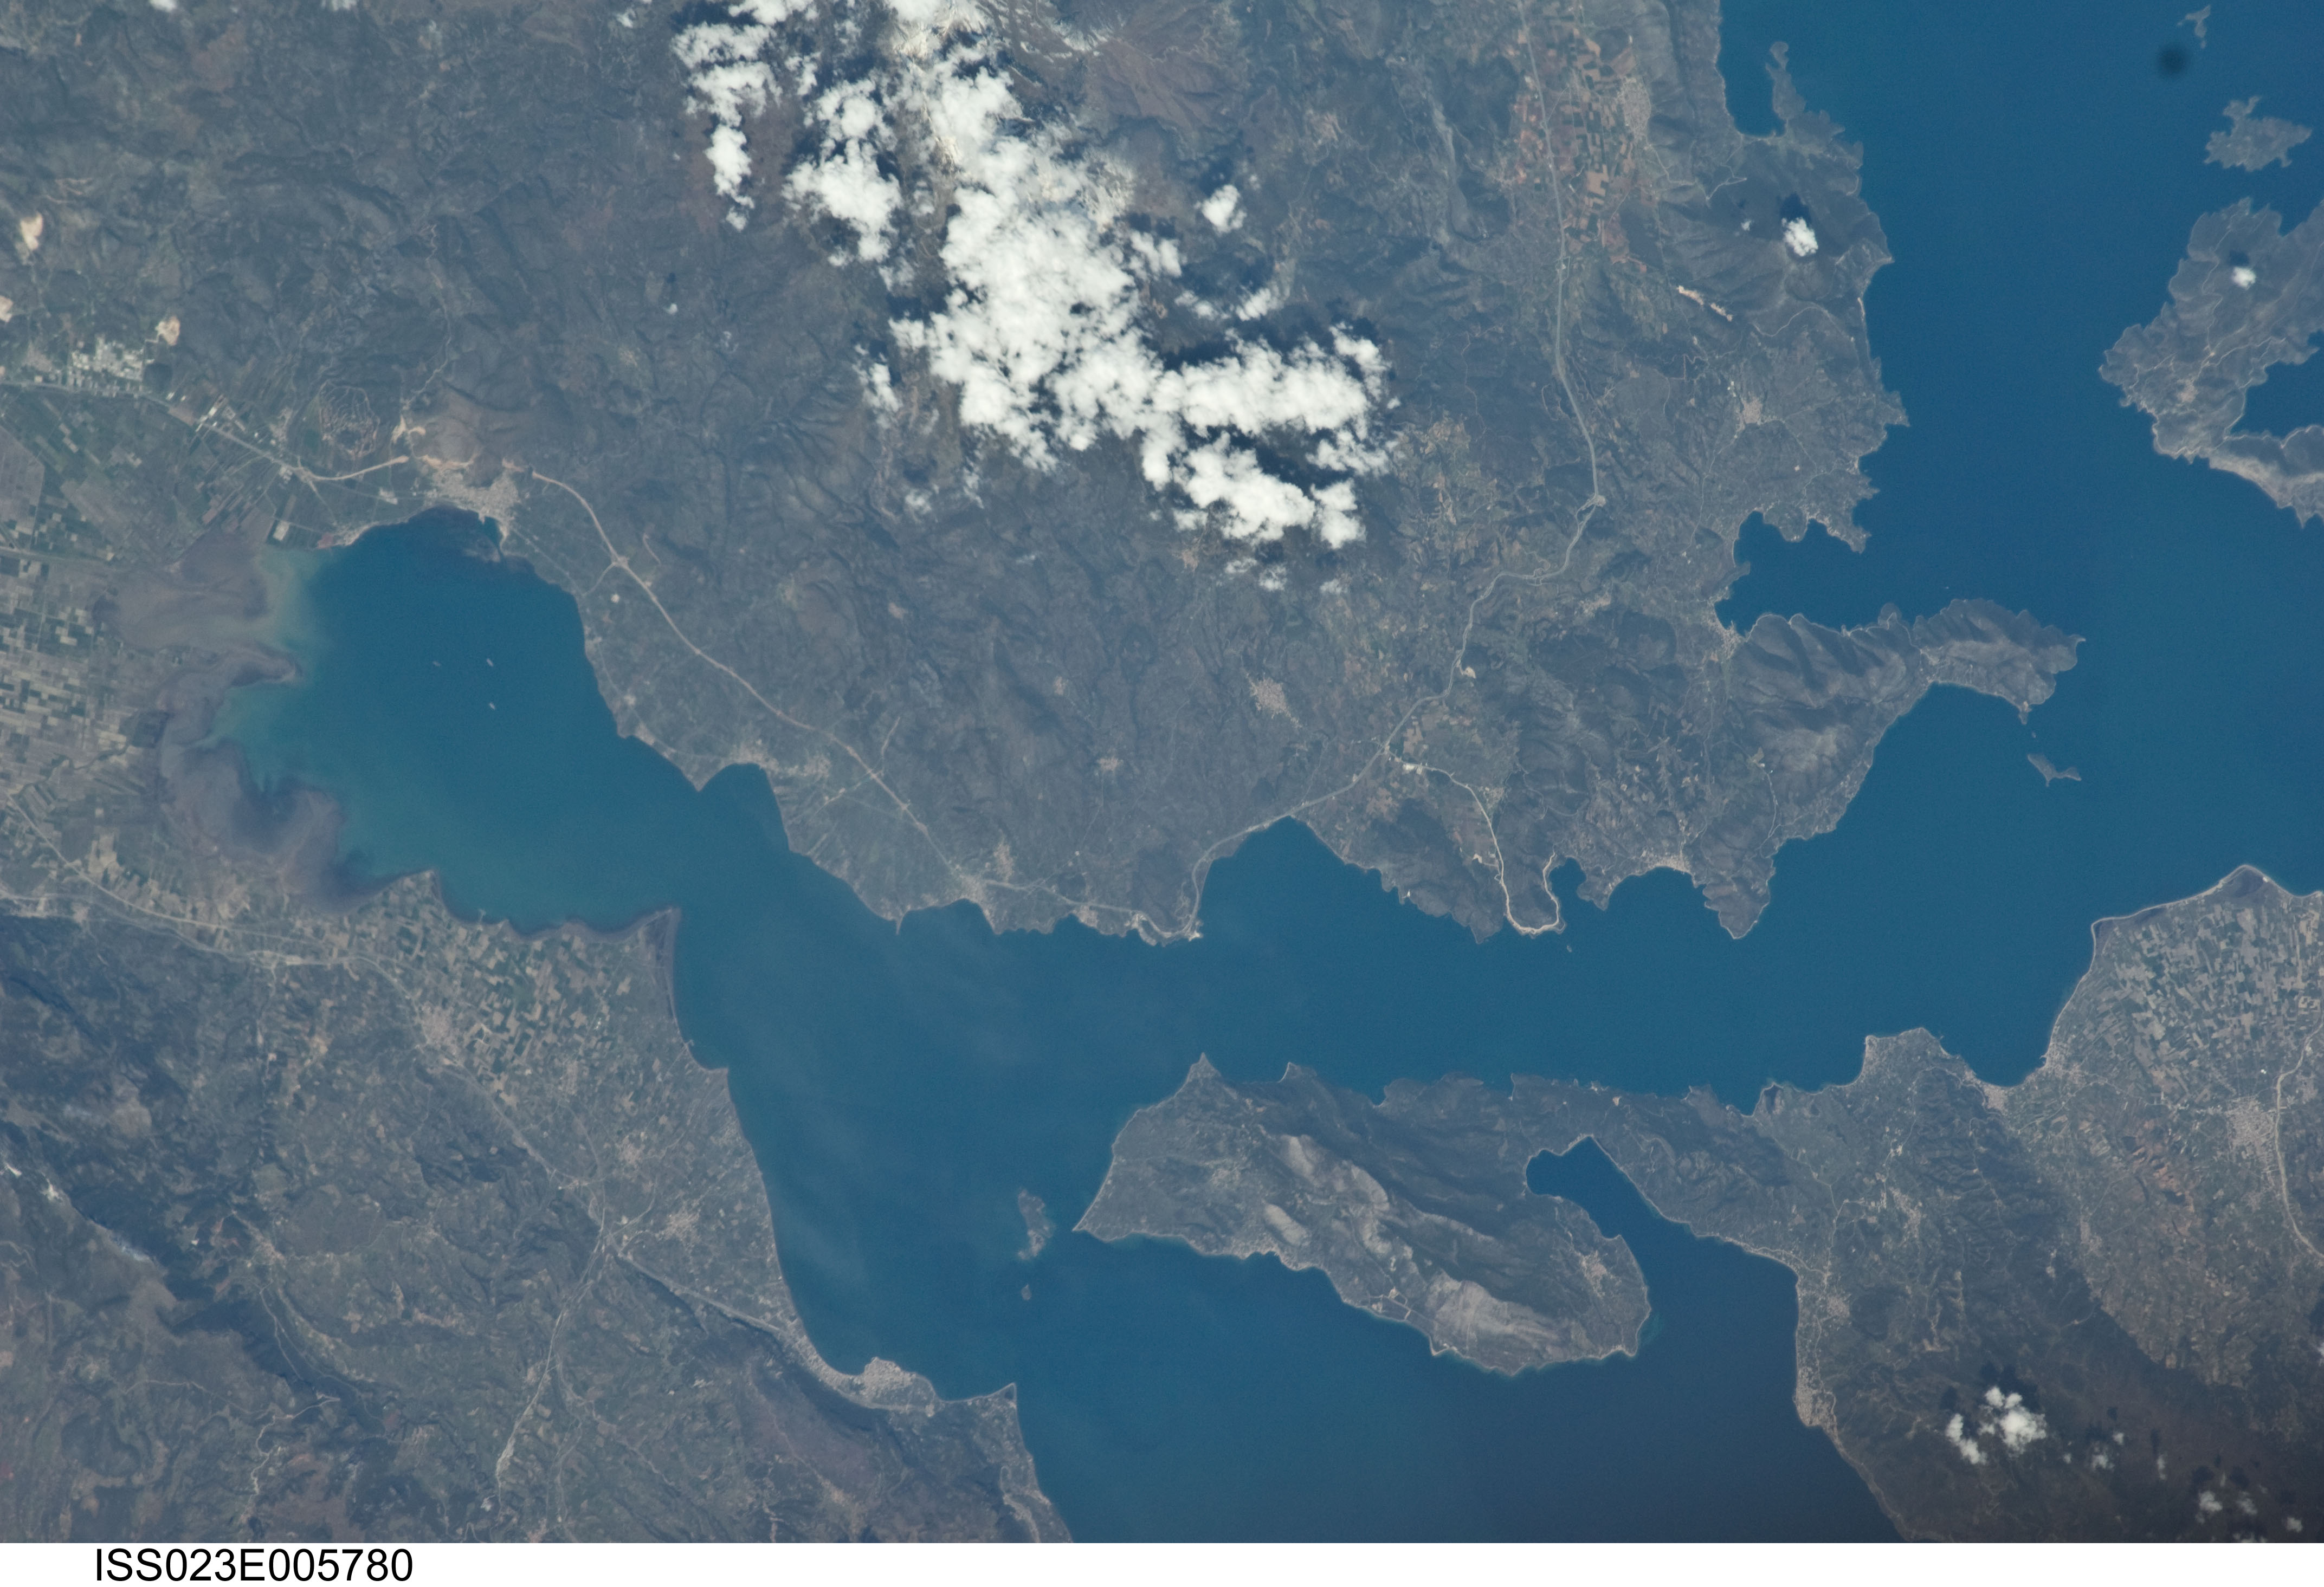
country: GREECE
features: DIAOLOS OREON, VOREIOS EVVOIKOS KOLPOS
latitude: 38.9
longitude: 22.8
